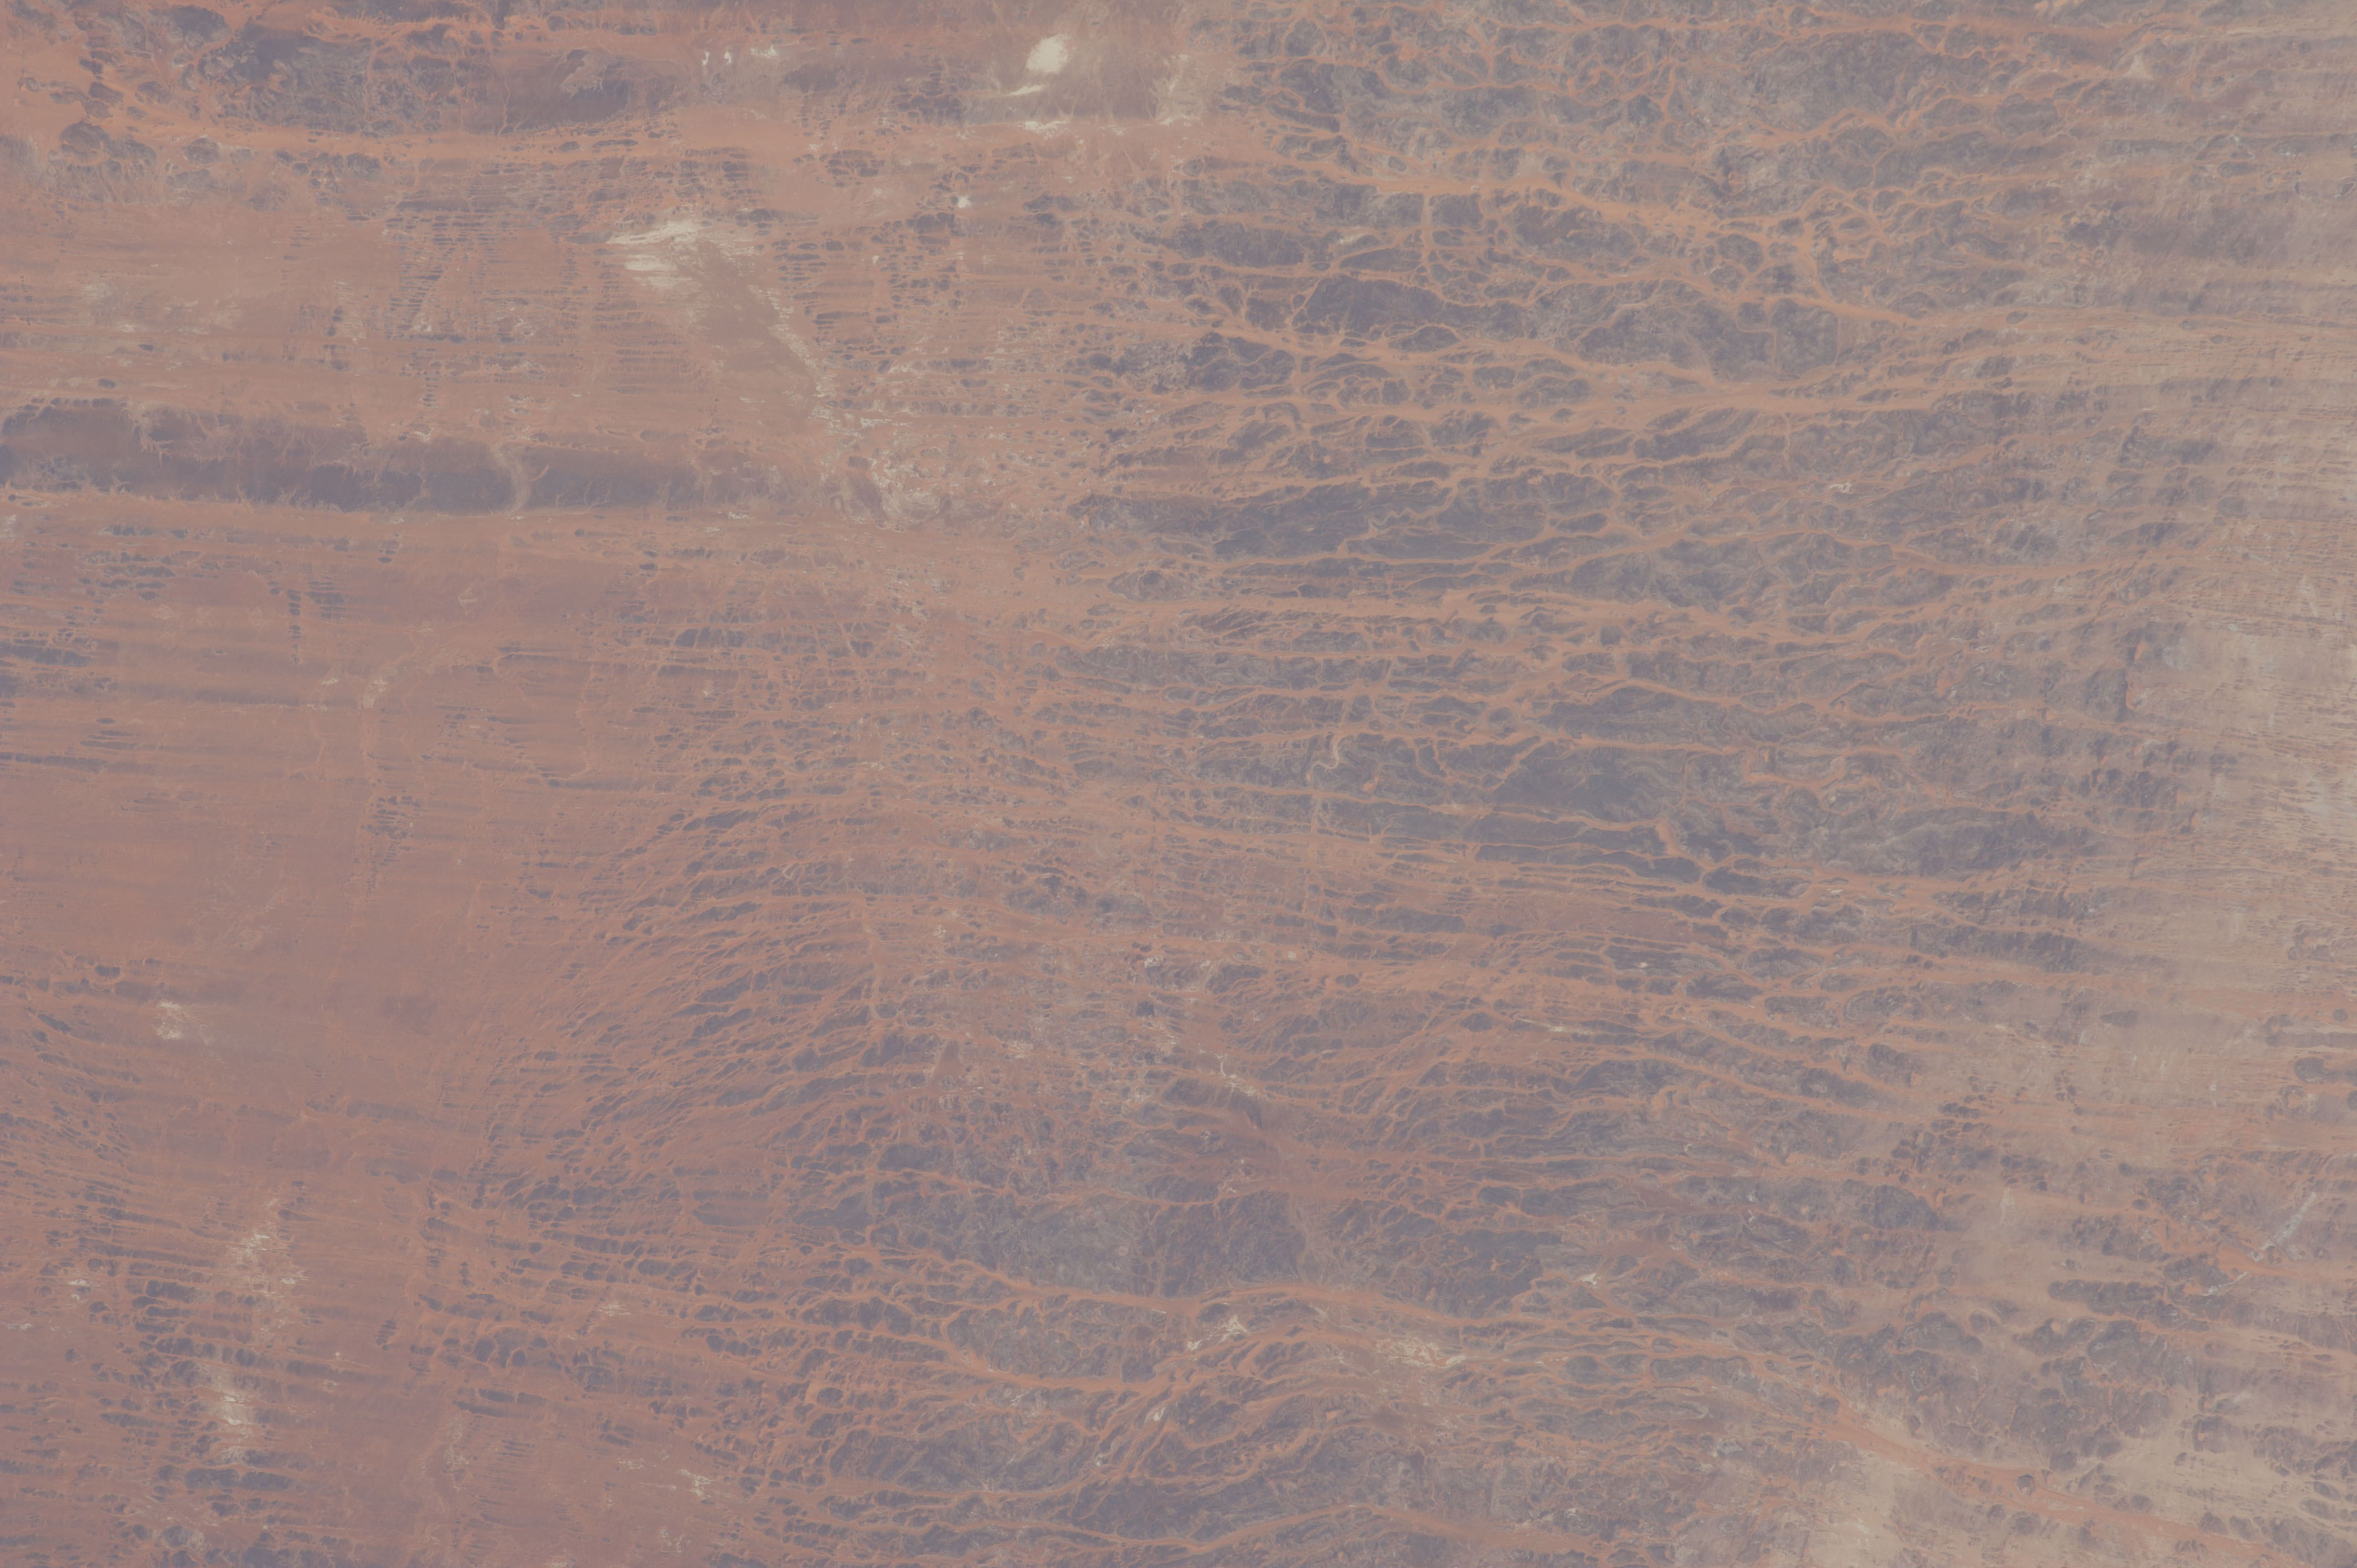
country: CHAD
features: YARDANGS, SAND STEAKS, DESERT, PLAYAS
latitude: 19.1
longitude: 19.0
